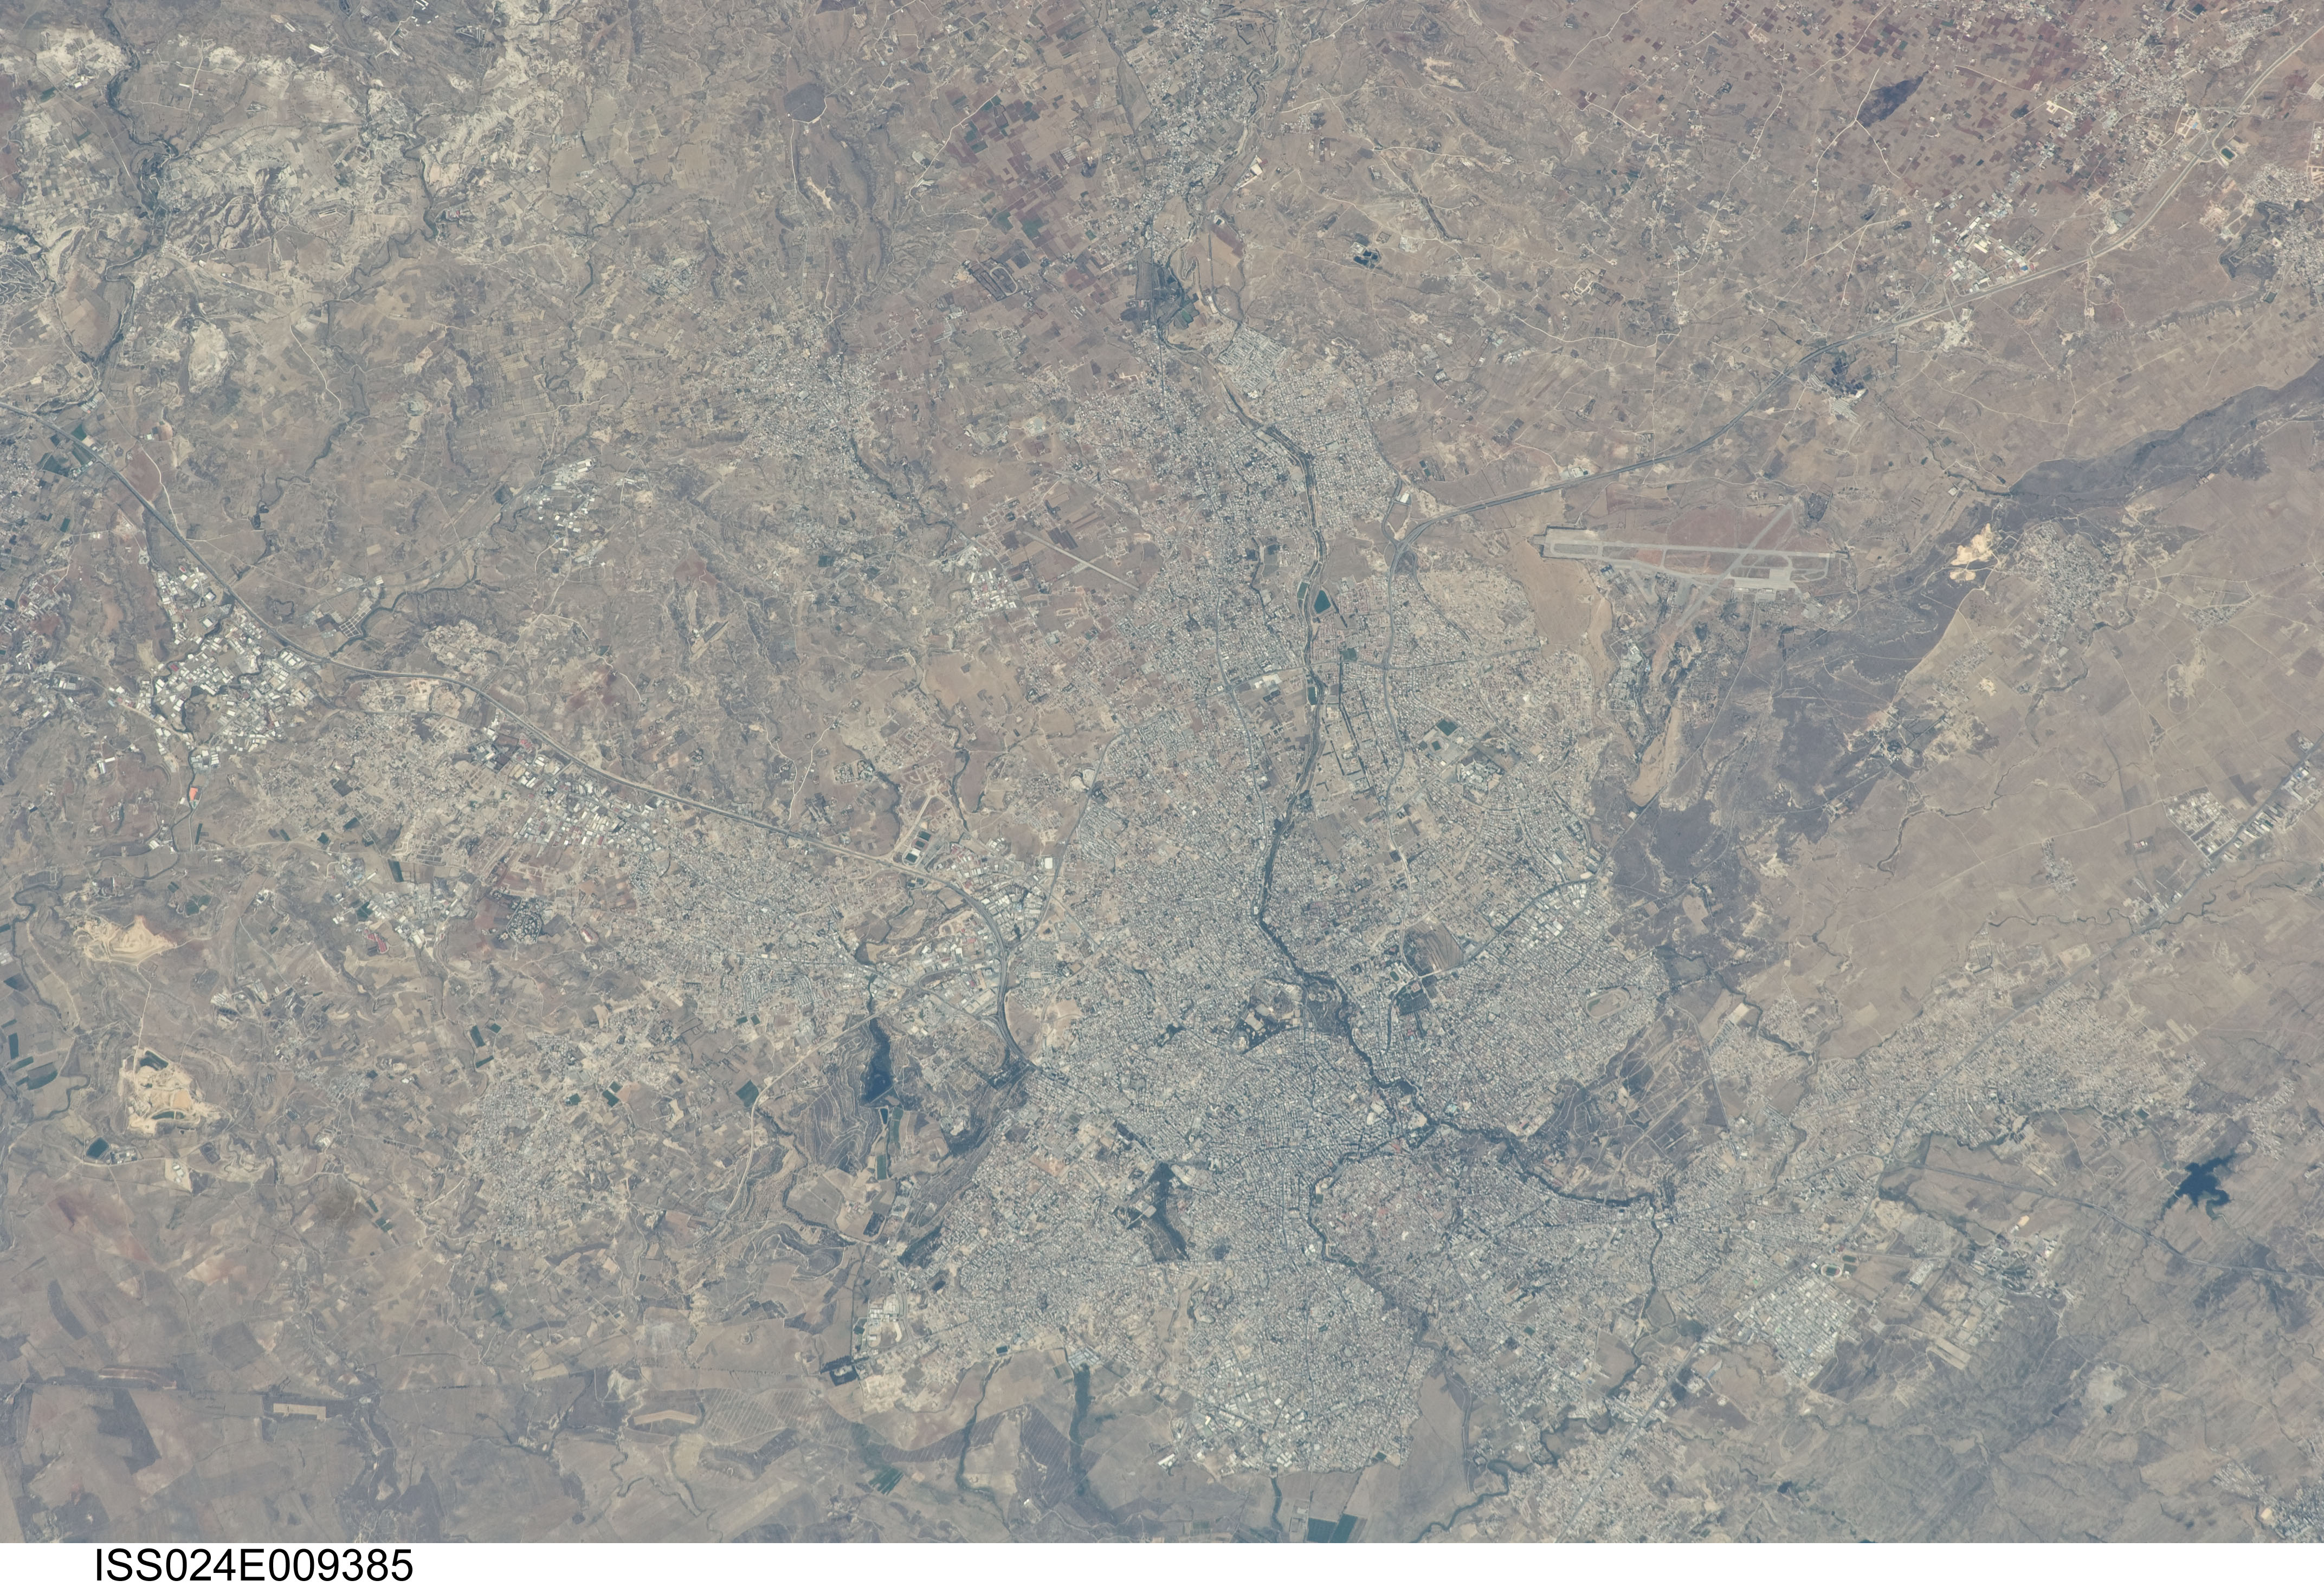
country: CYPRUS
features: NICOSIA URBAN AREA, AIRPORTS, ROADS, AGR.
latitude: 35.1
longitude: 33.4
